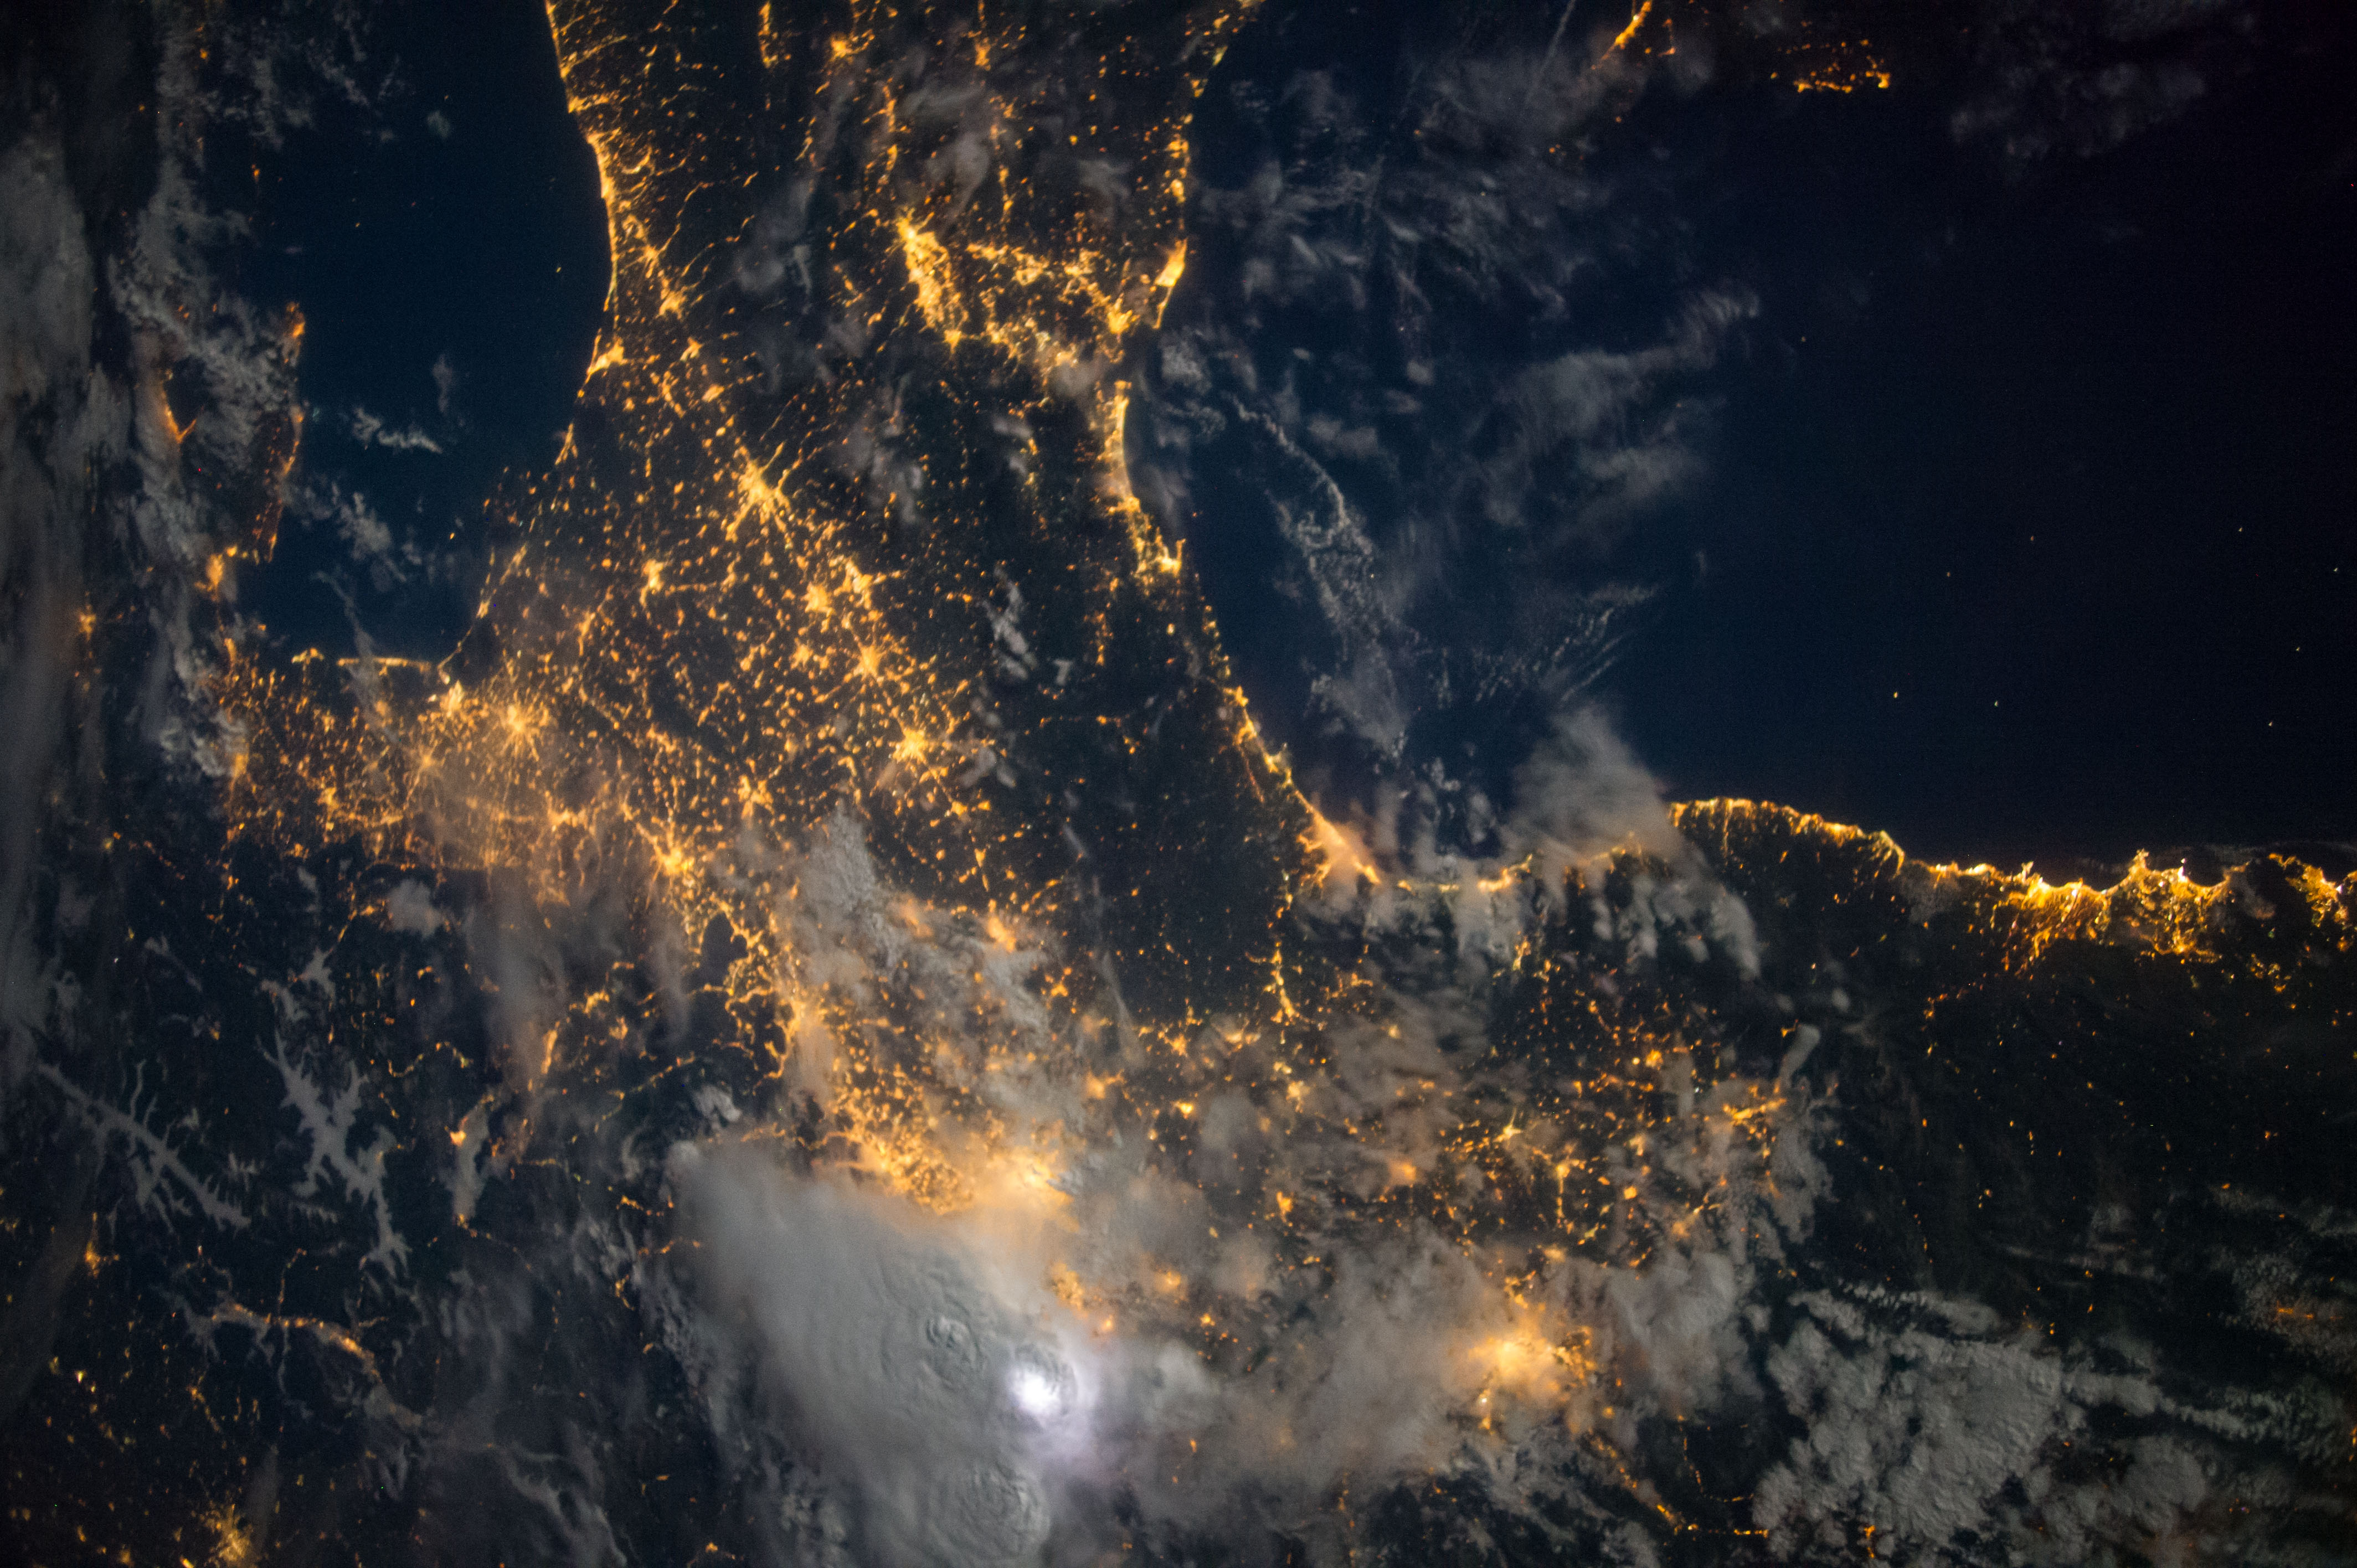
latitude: 43.8
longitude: 11.2
